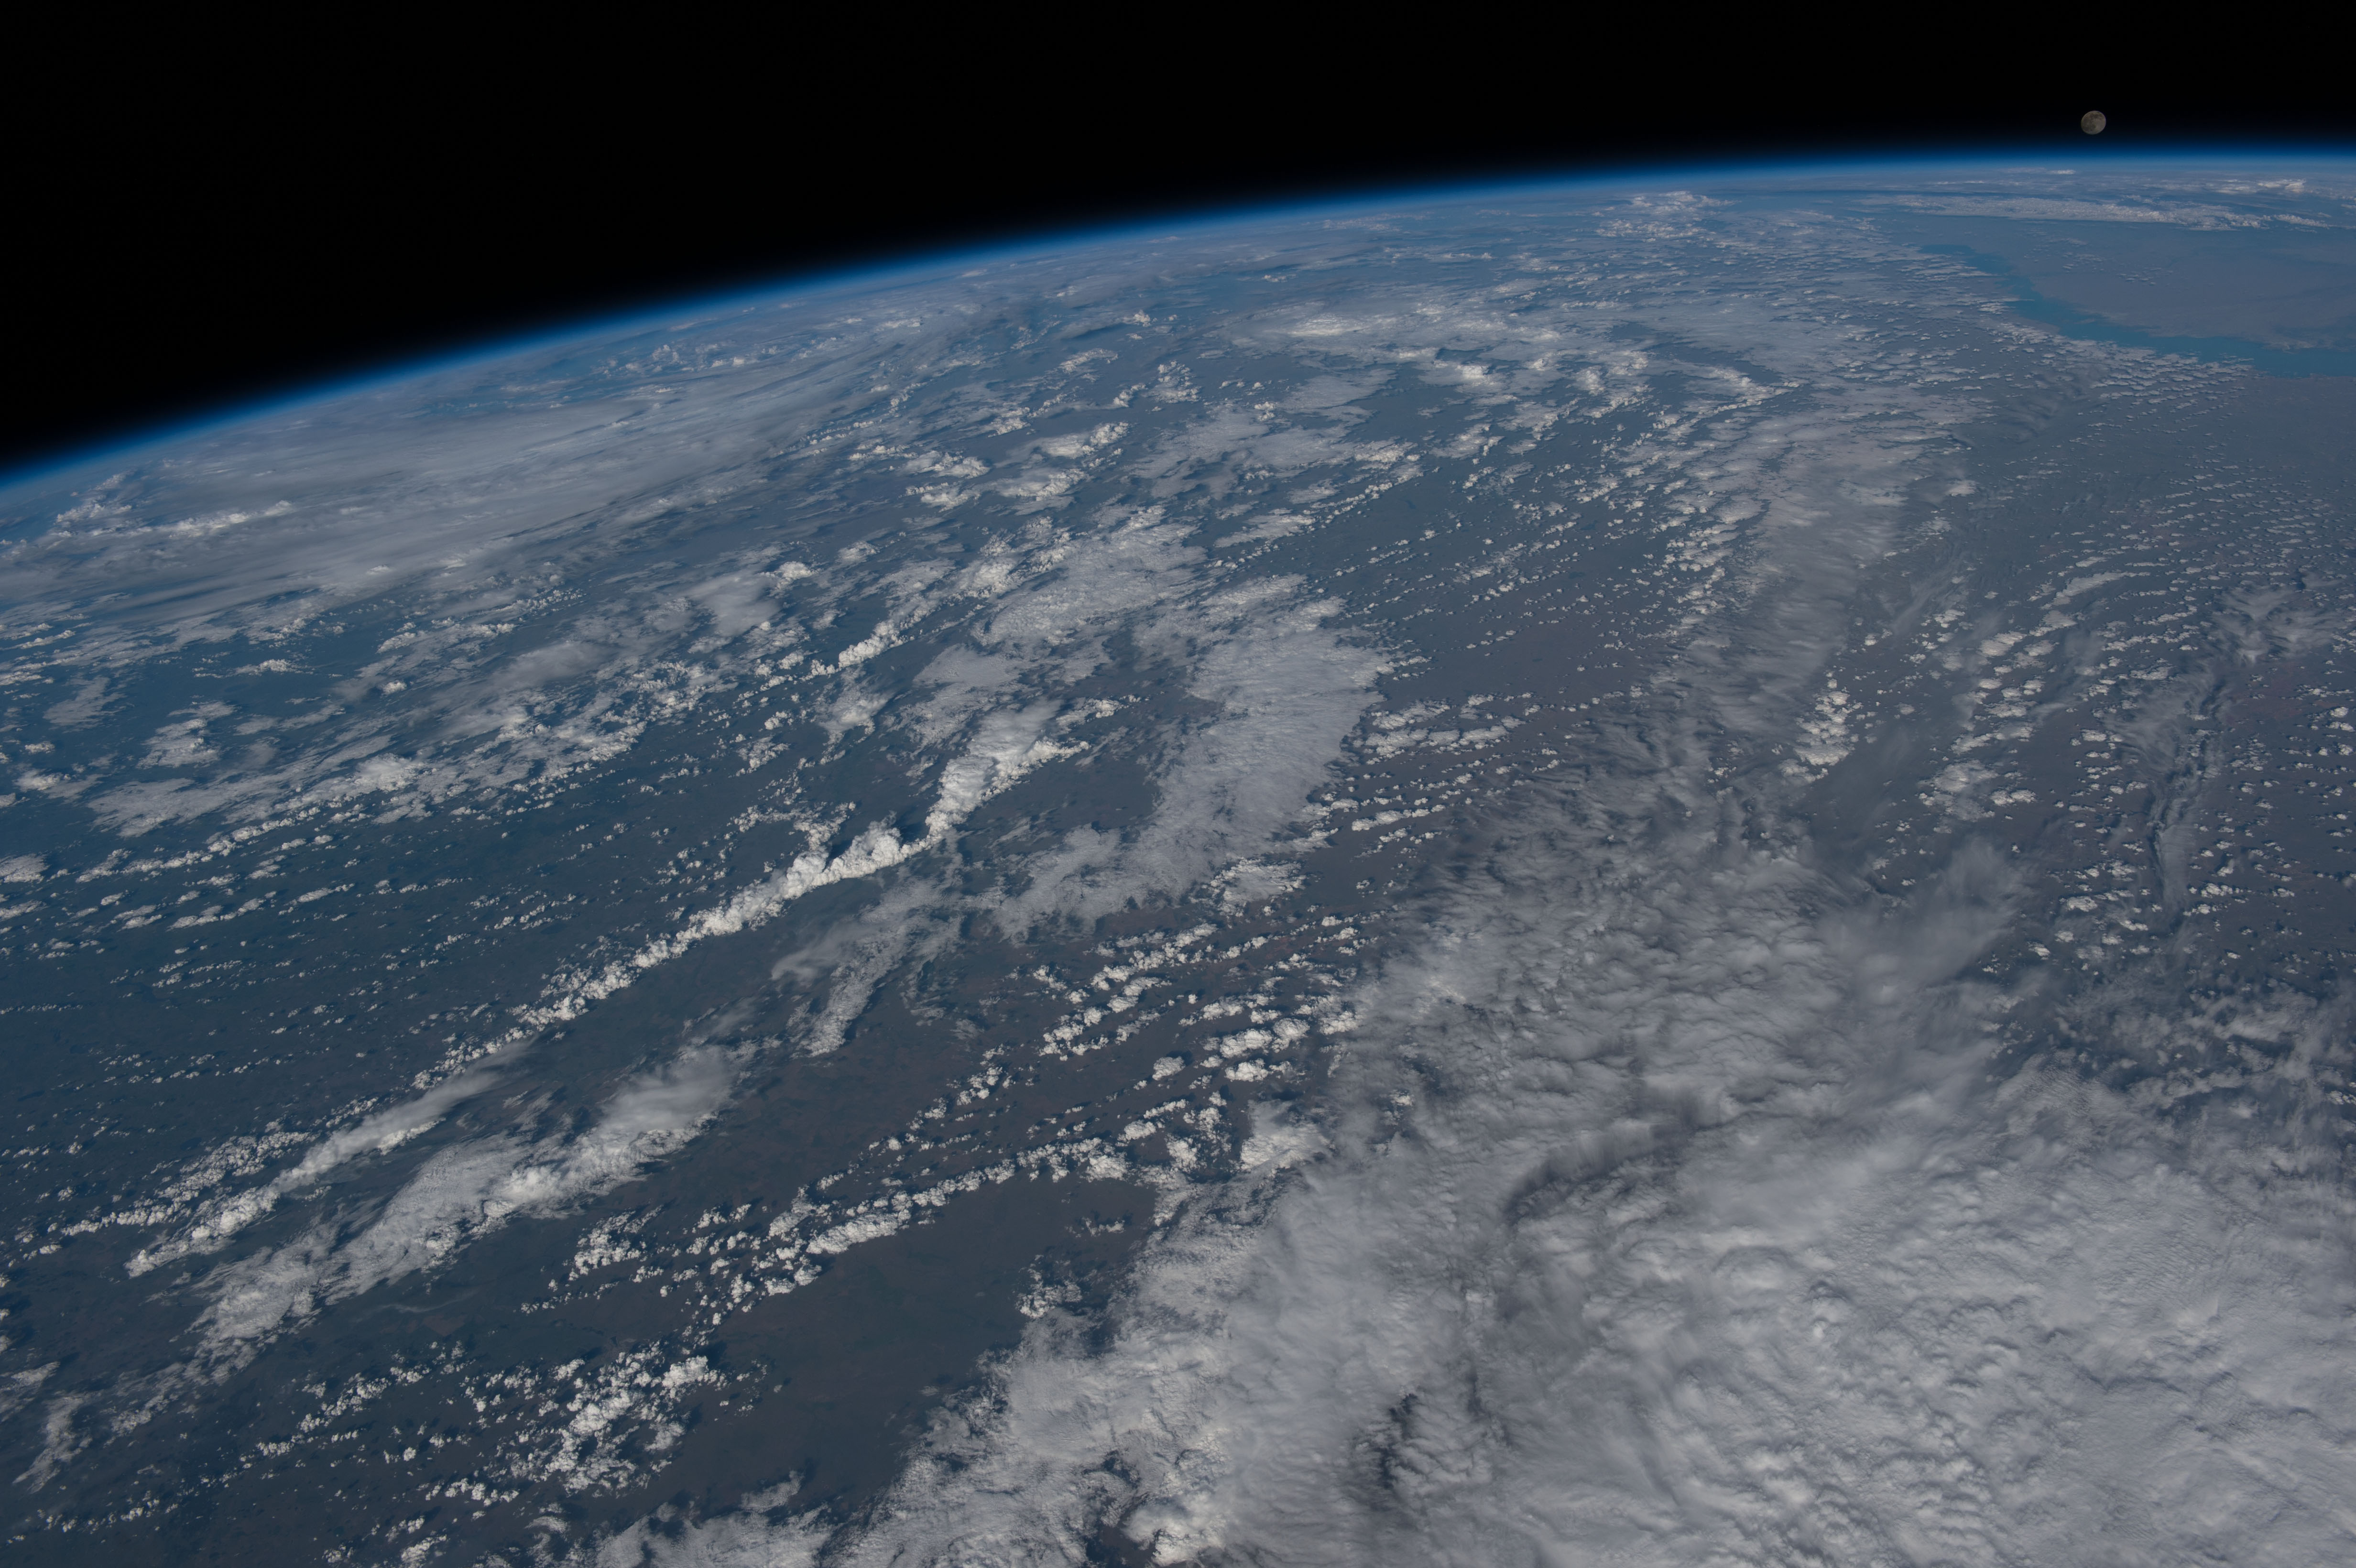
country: KAZAKHSTAN
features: LAKE BALKHASH, ATMOSPHERIC LIMB, THE MOON
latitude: 50.5
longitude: 67.5
